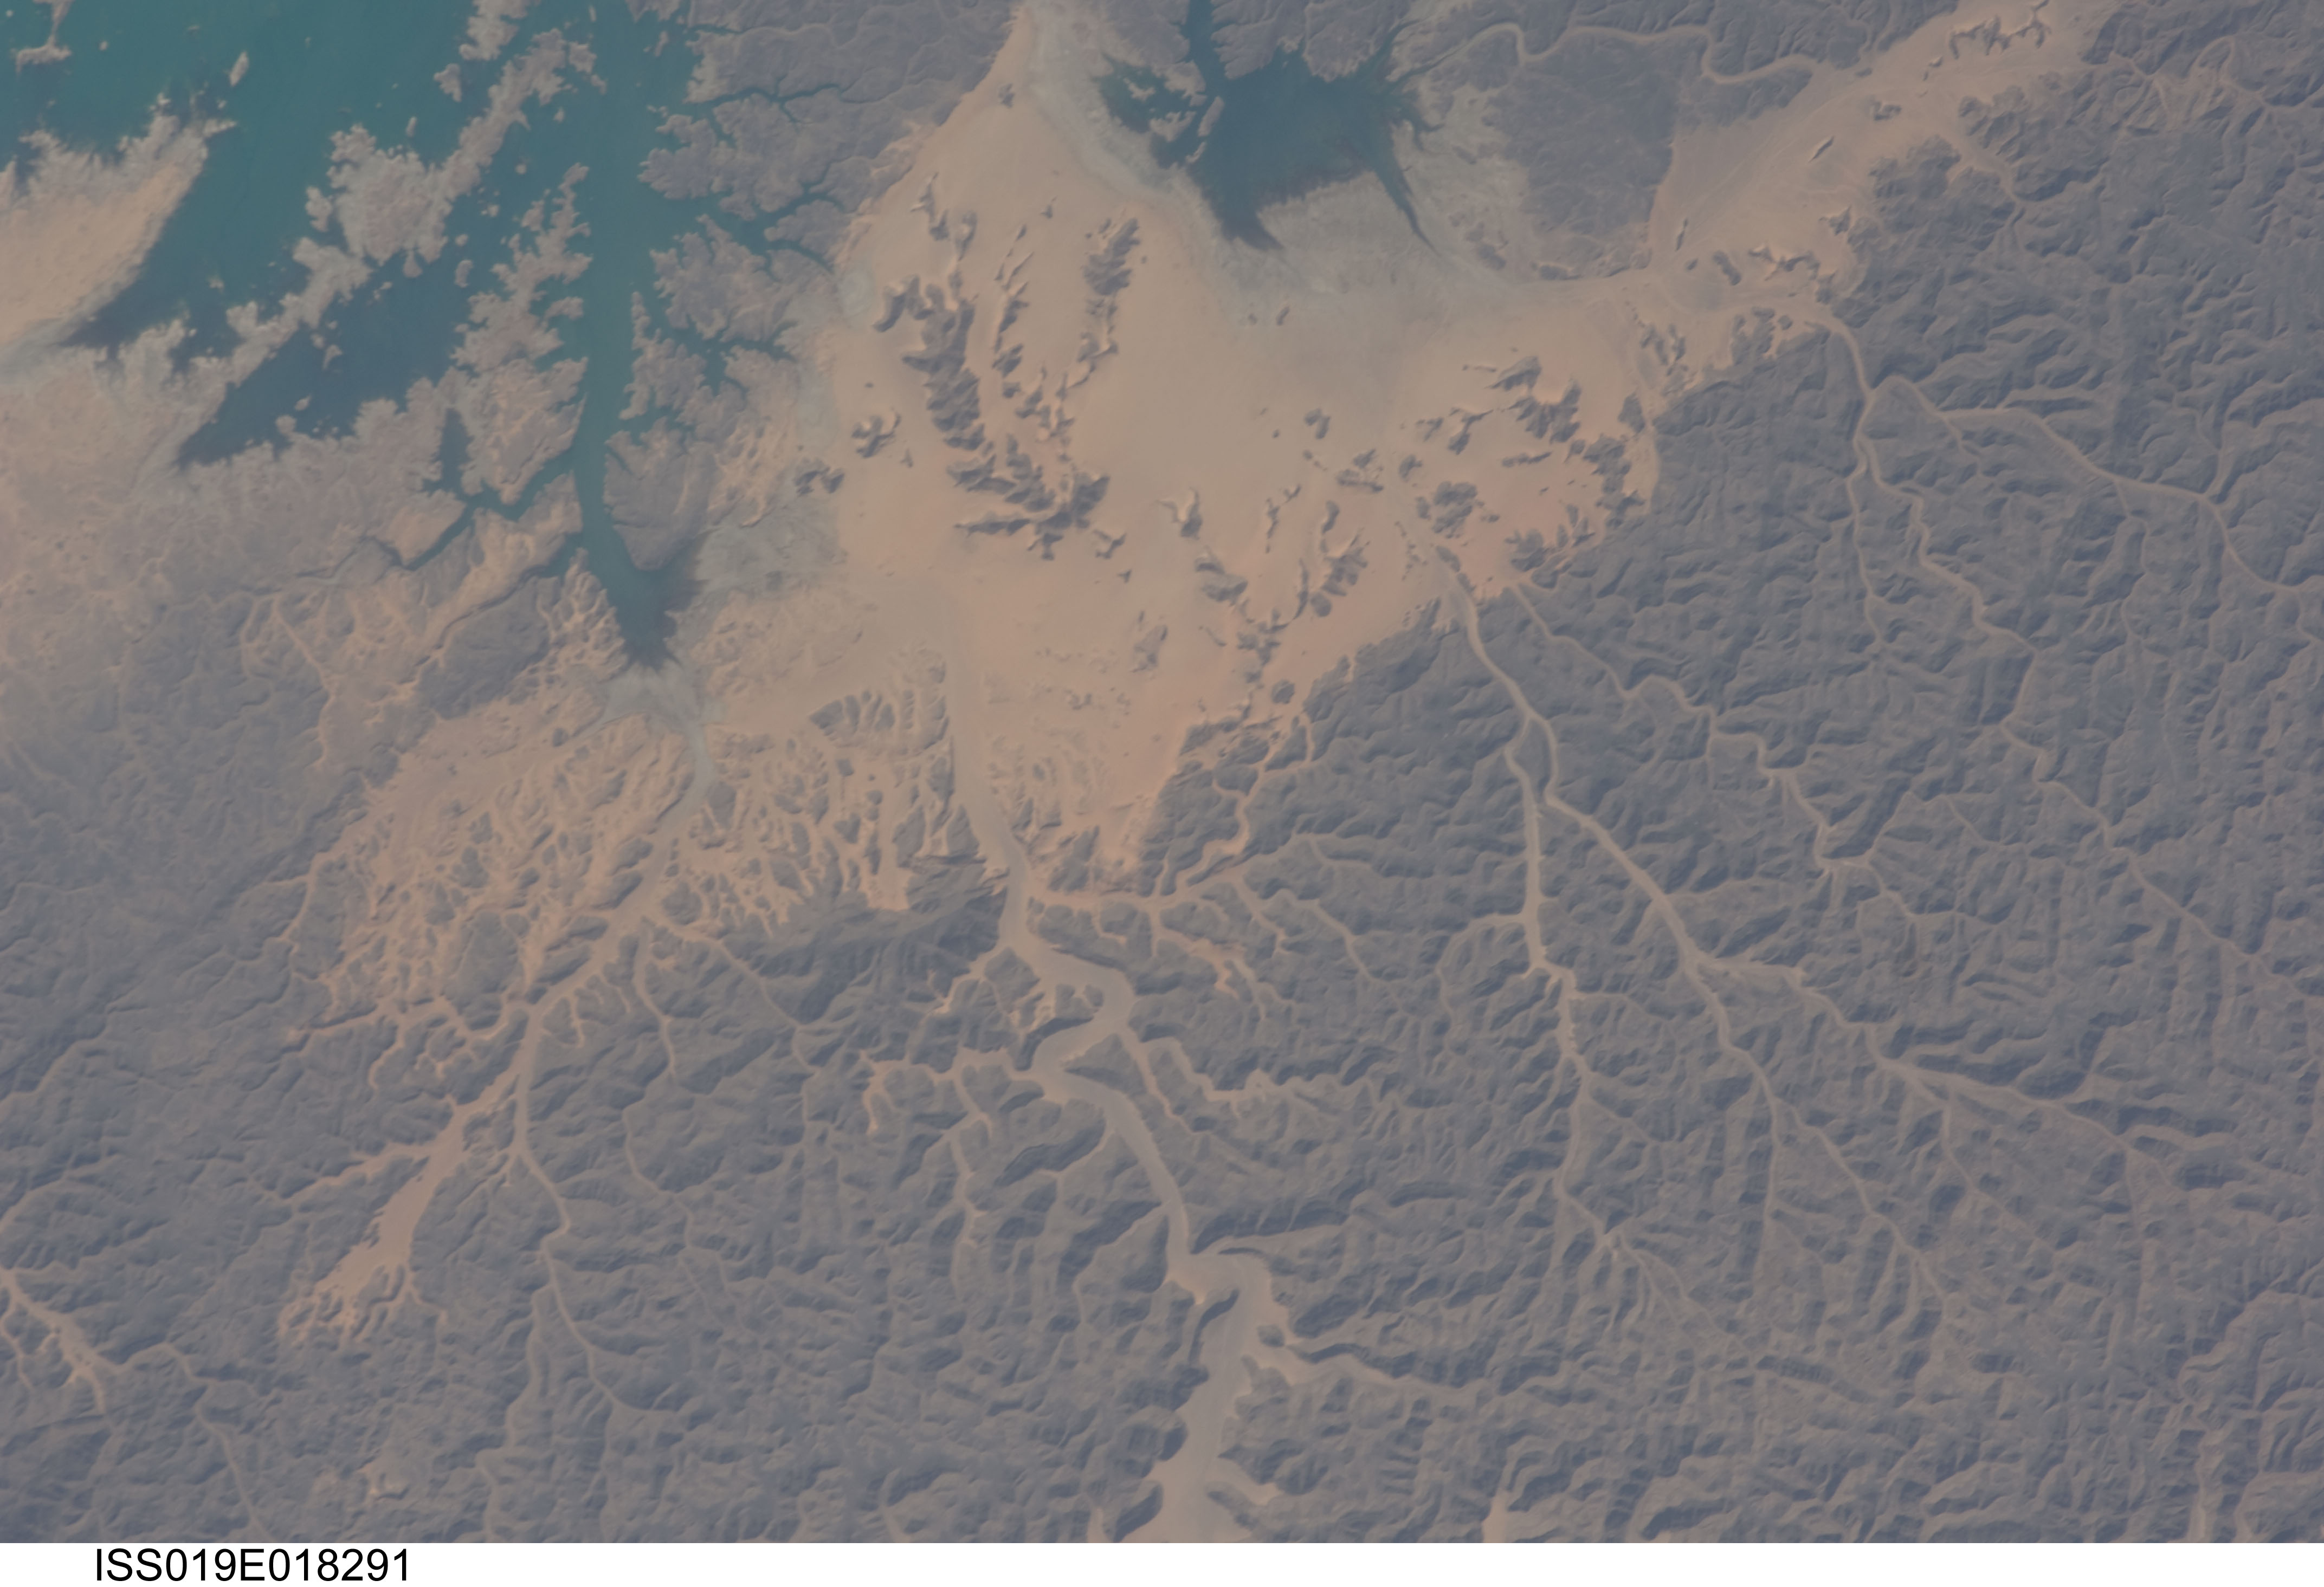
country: EGYPT
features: LAKE NASSER, WADIS, INLETS
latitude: 23.3
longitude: 33.1
